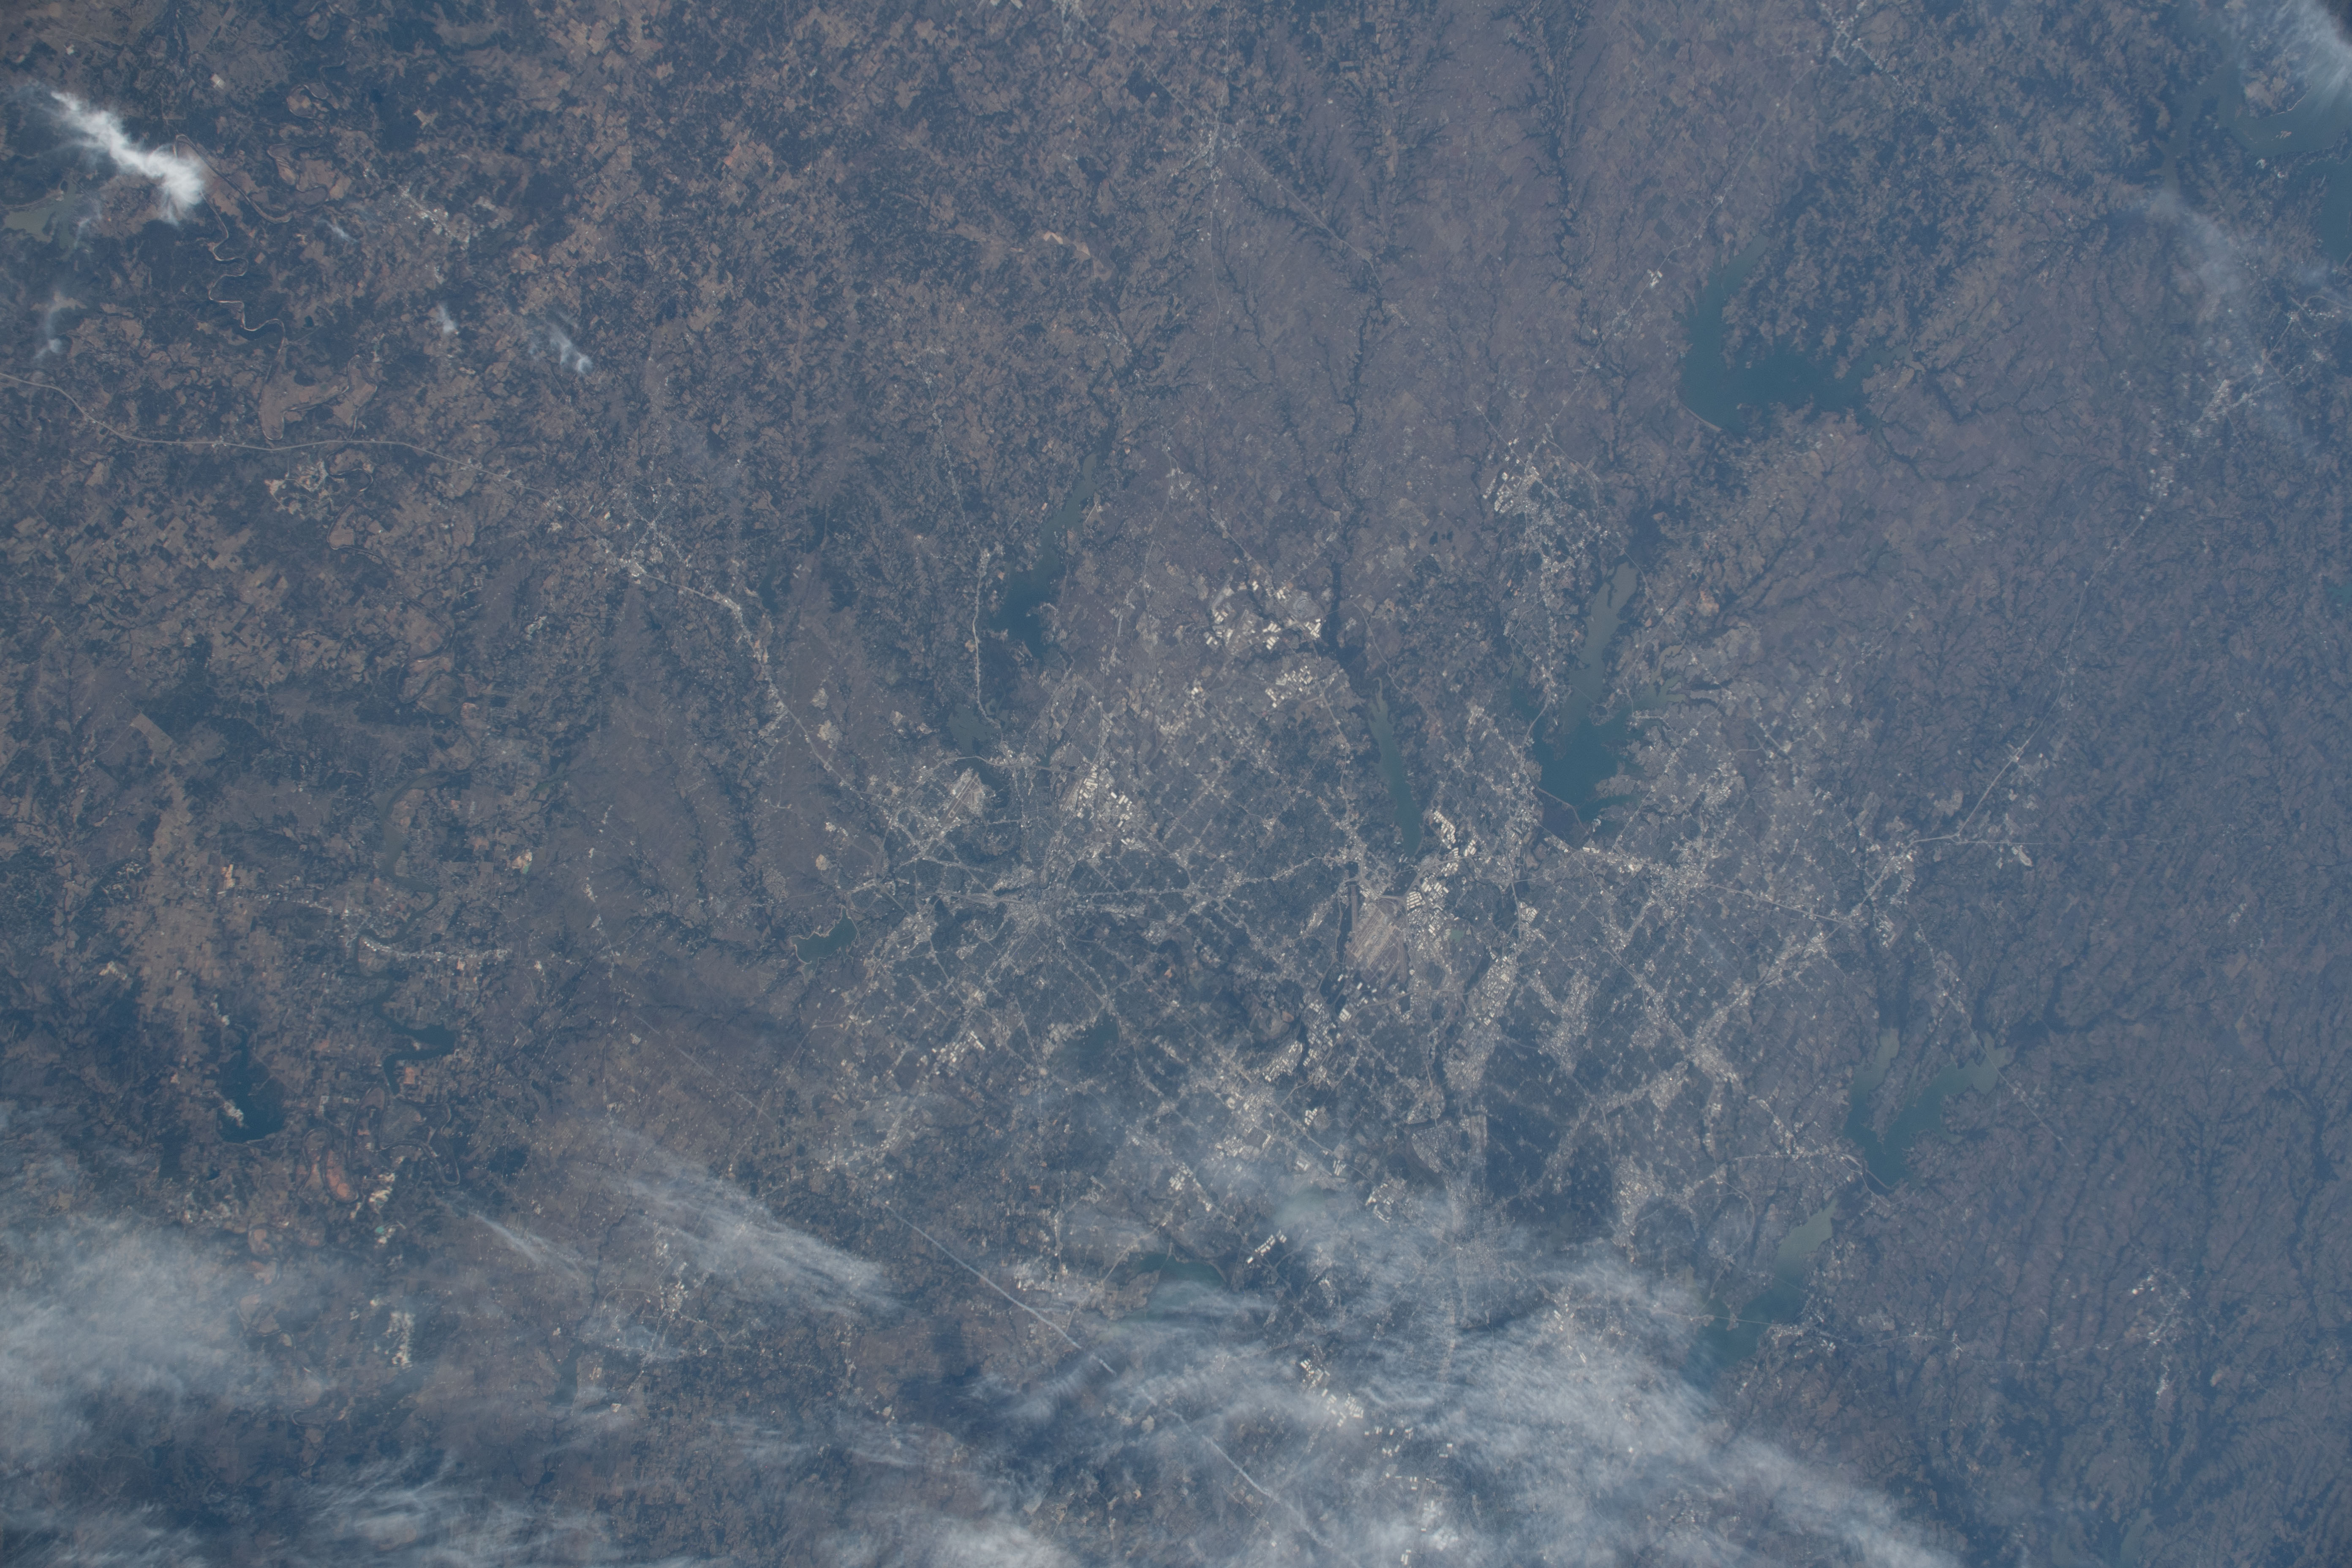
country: USA-TEXAS
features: DALLAS, LEWISVILLE LAKE, LAKE RAY ROBERTS
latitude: 32.9
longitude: -97.2
